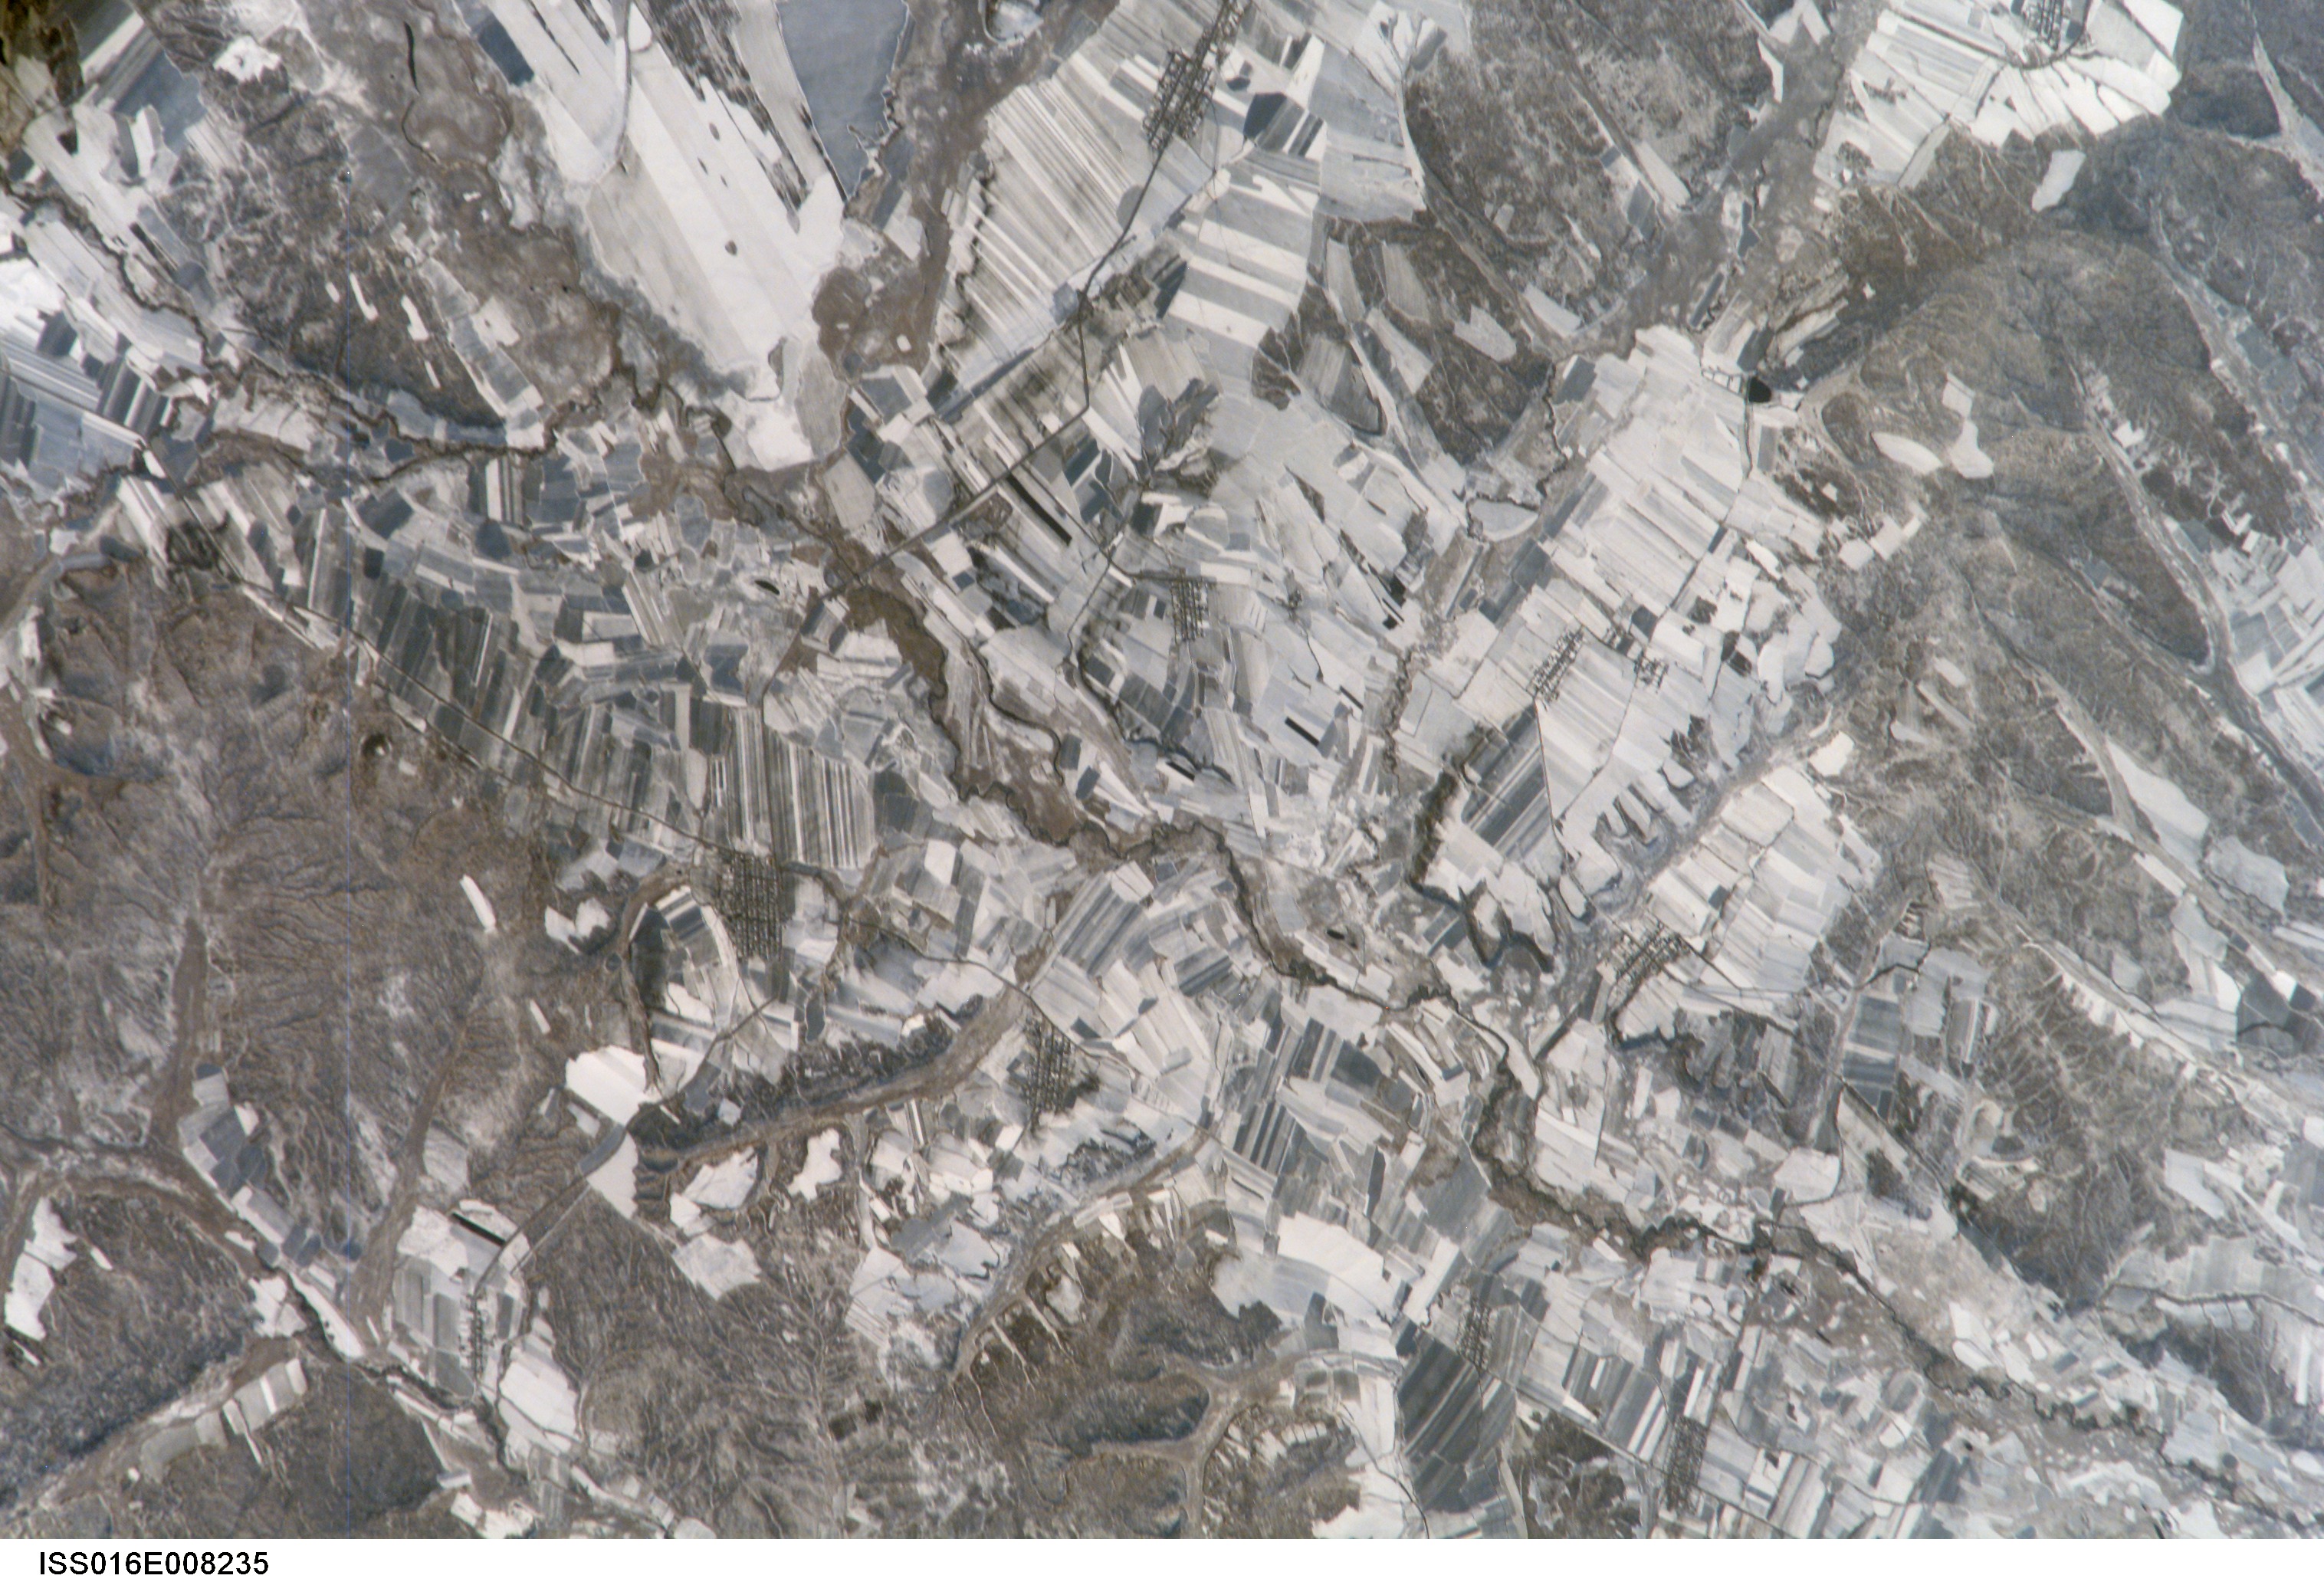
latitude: 49.0
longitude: 127.2
